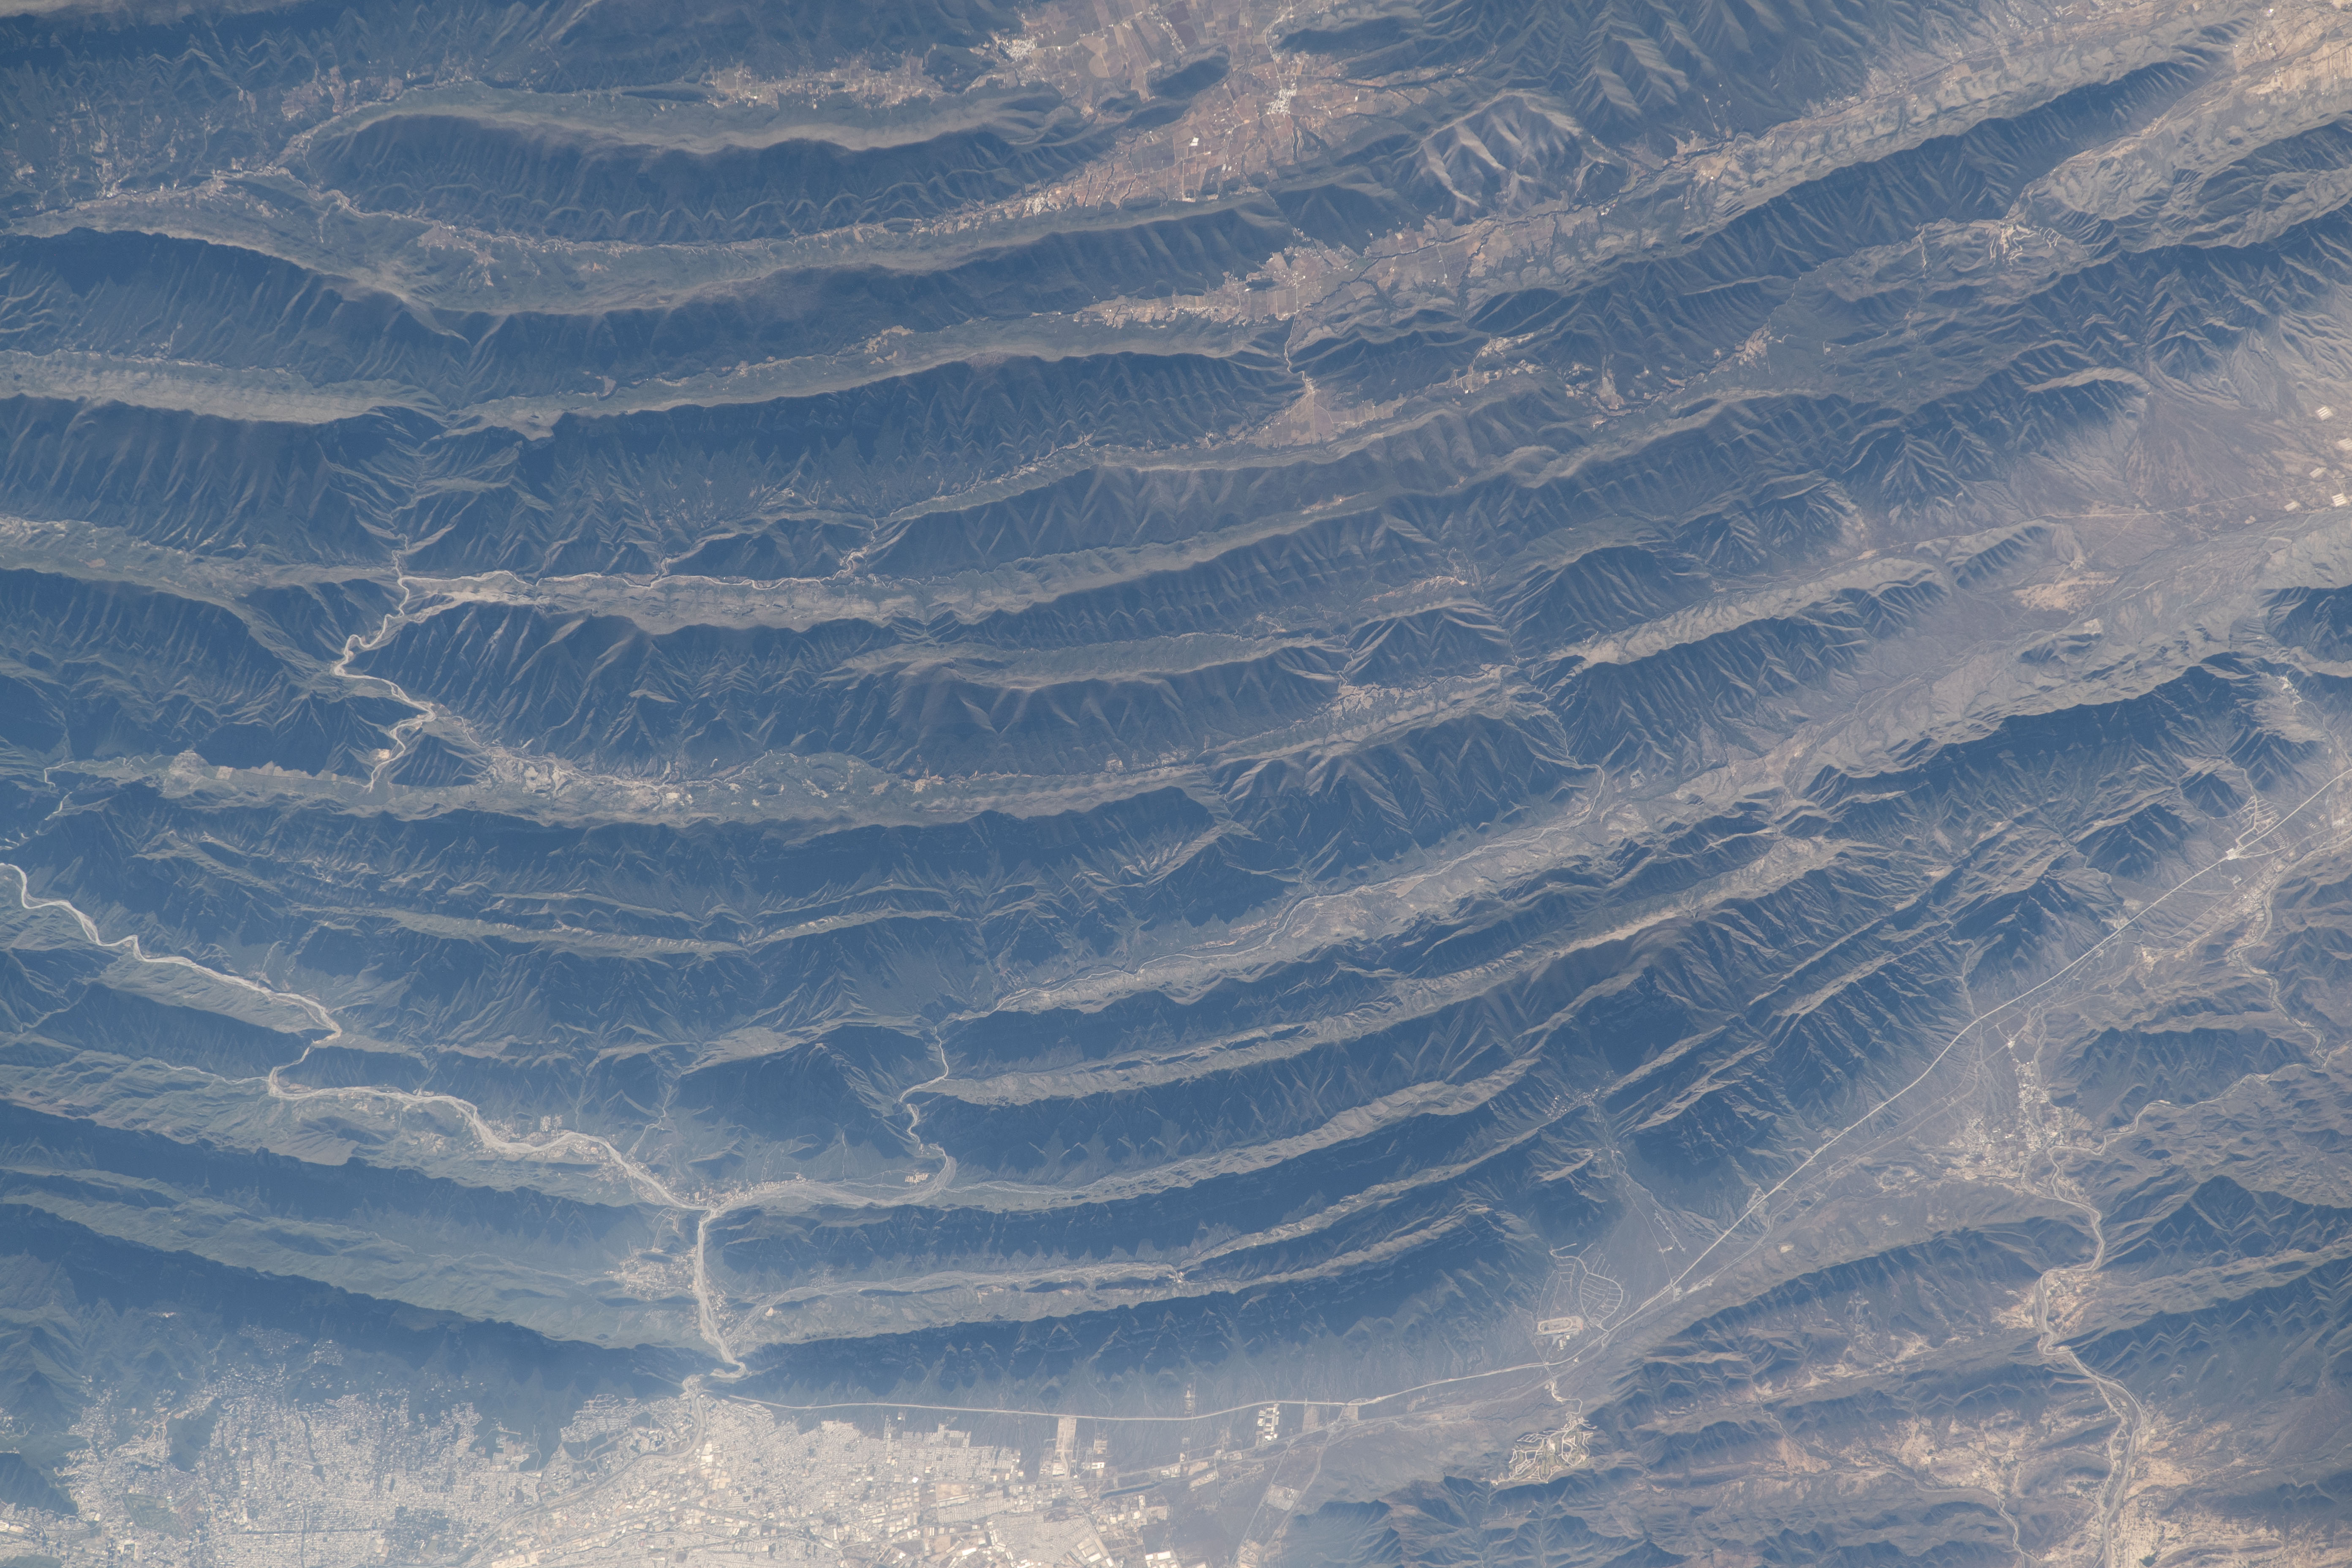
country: MEXICO
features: PARAQUE NACIONAL CUMBERS DE MONTERREY
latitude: 25.6
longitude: -100.6
